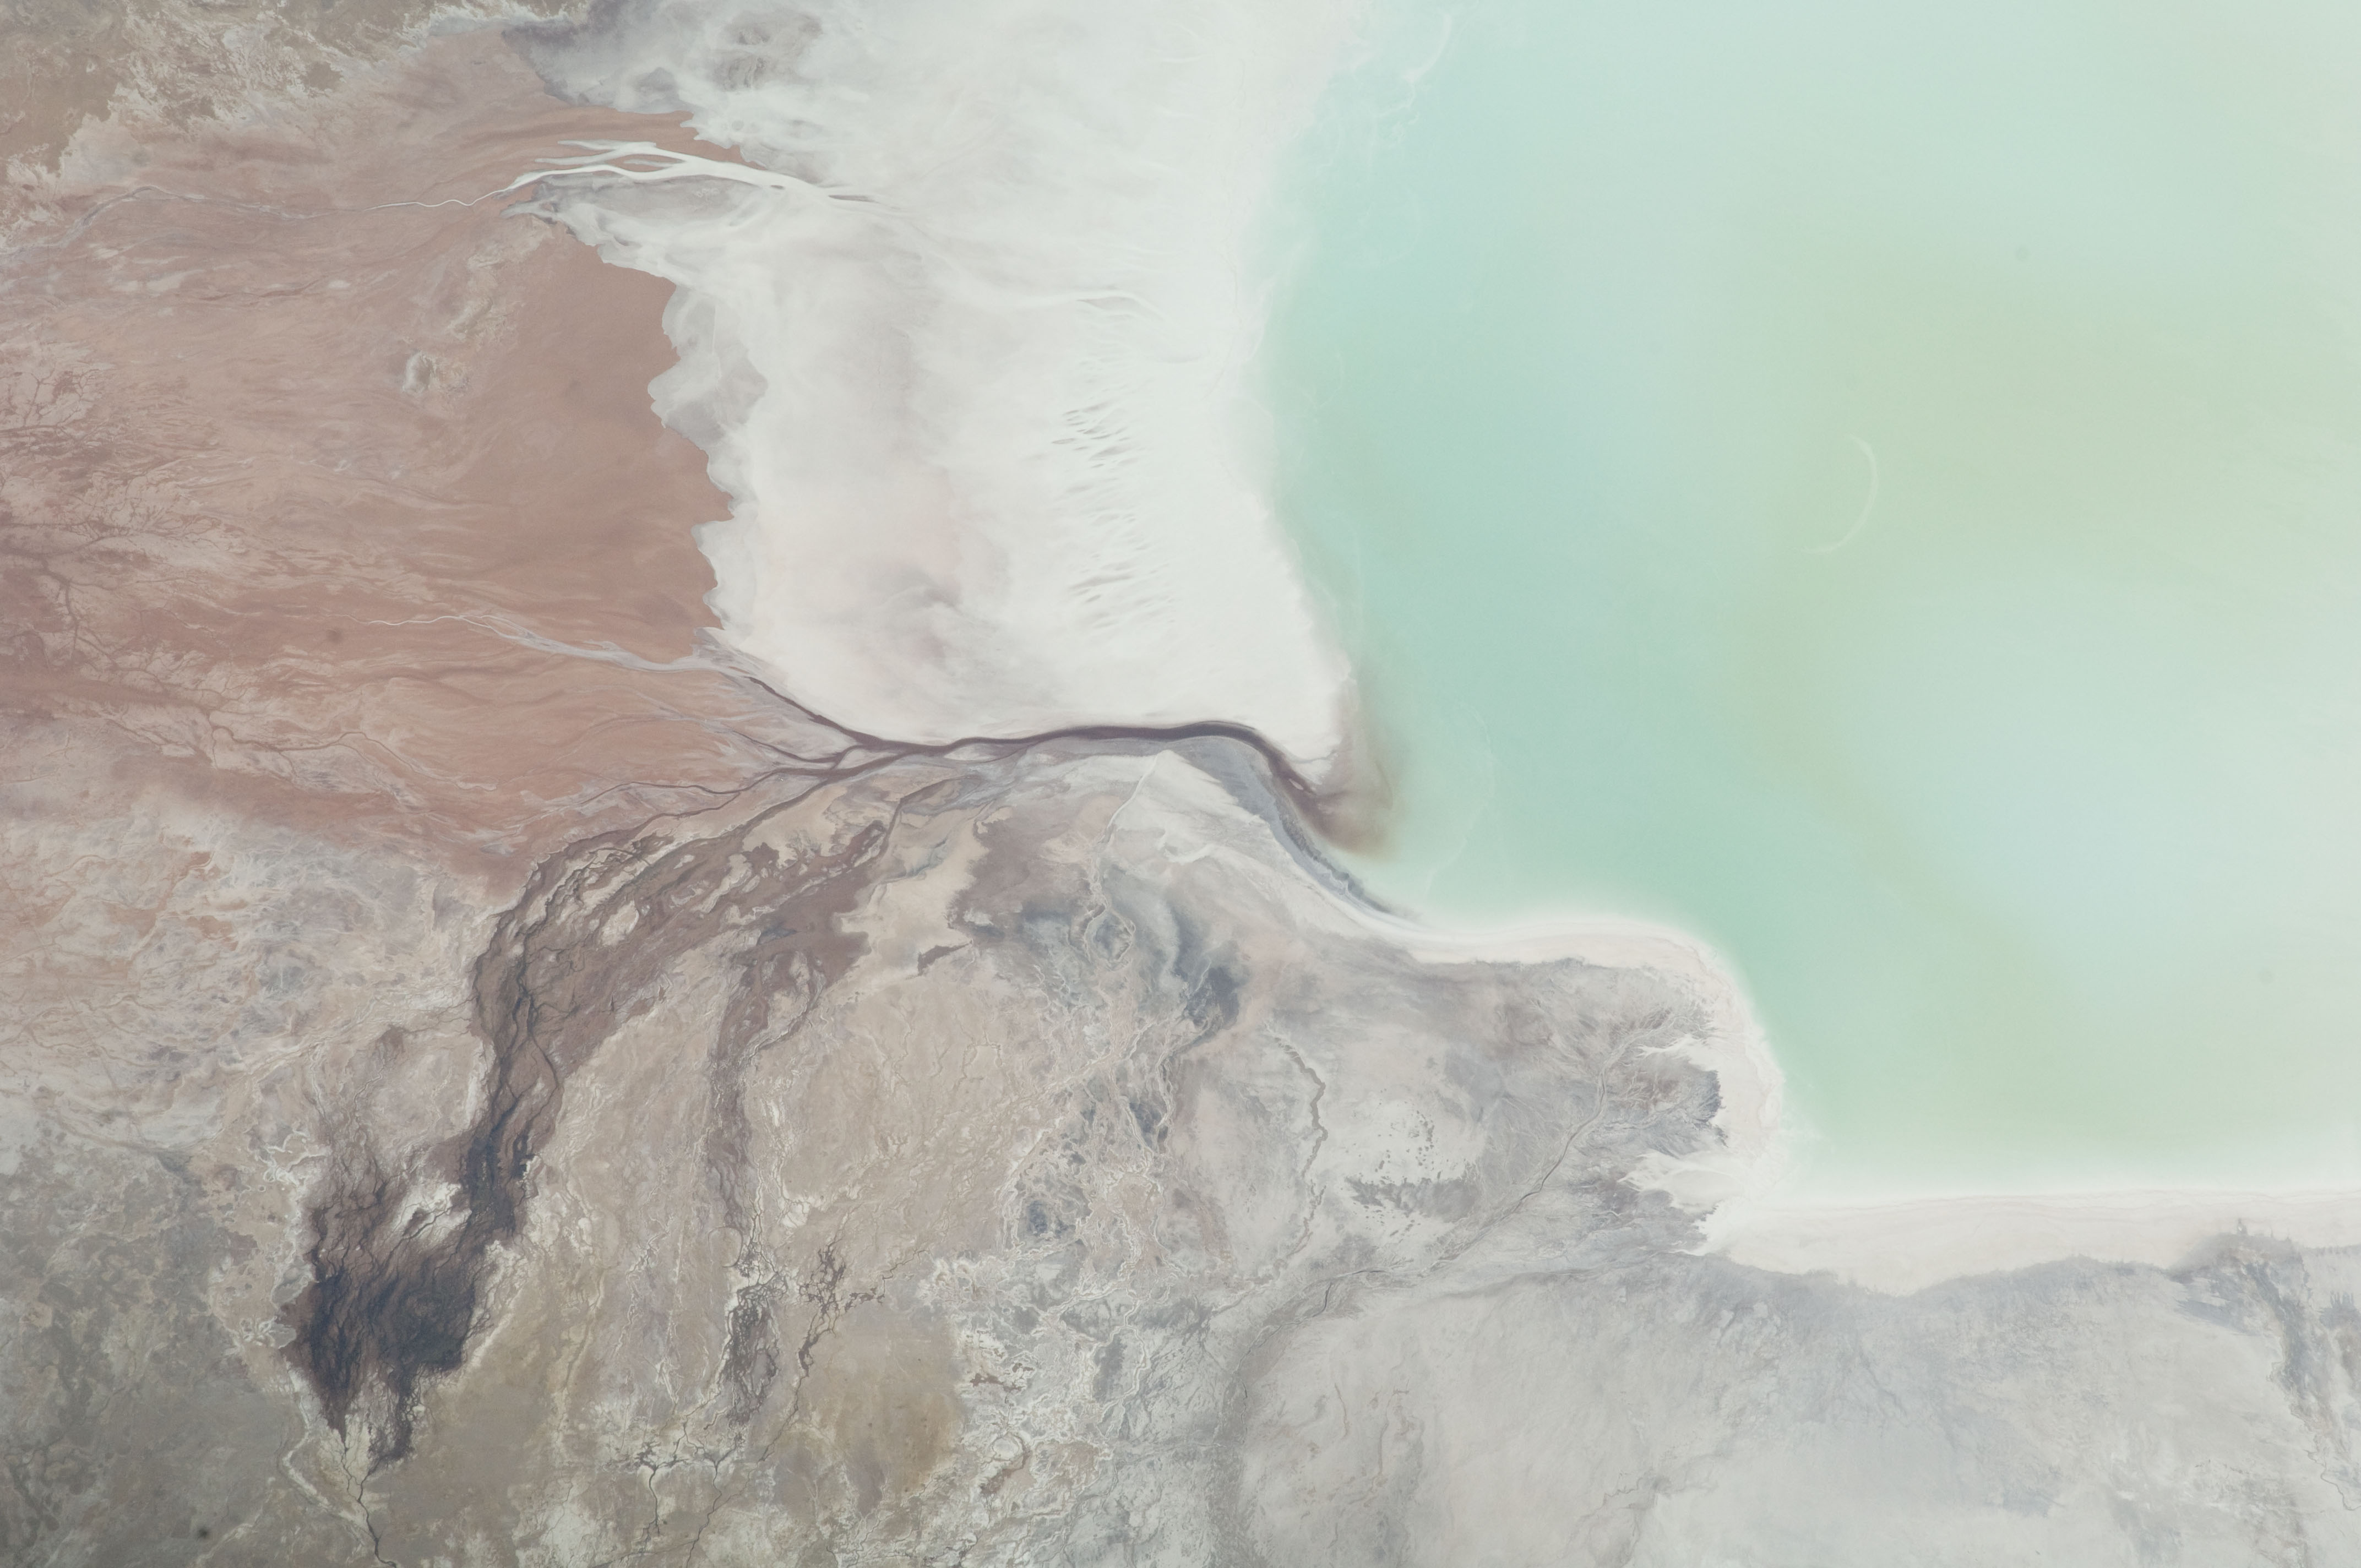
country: BOLIVIA
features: N. SALAR DE COIPASA, LAUCA RIVER
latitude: -19.1
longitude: -68.1
